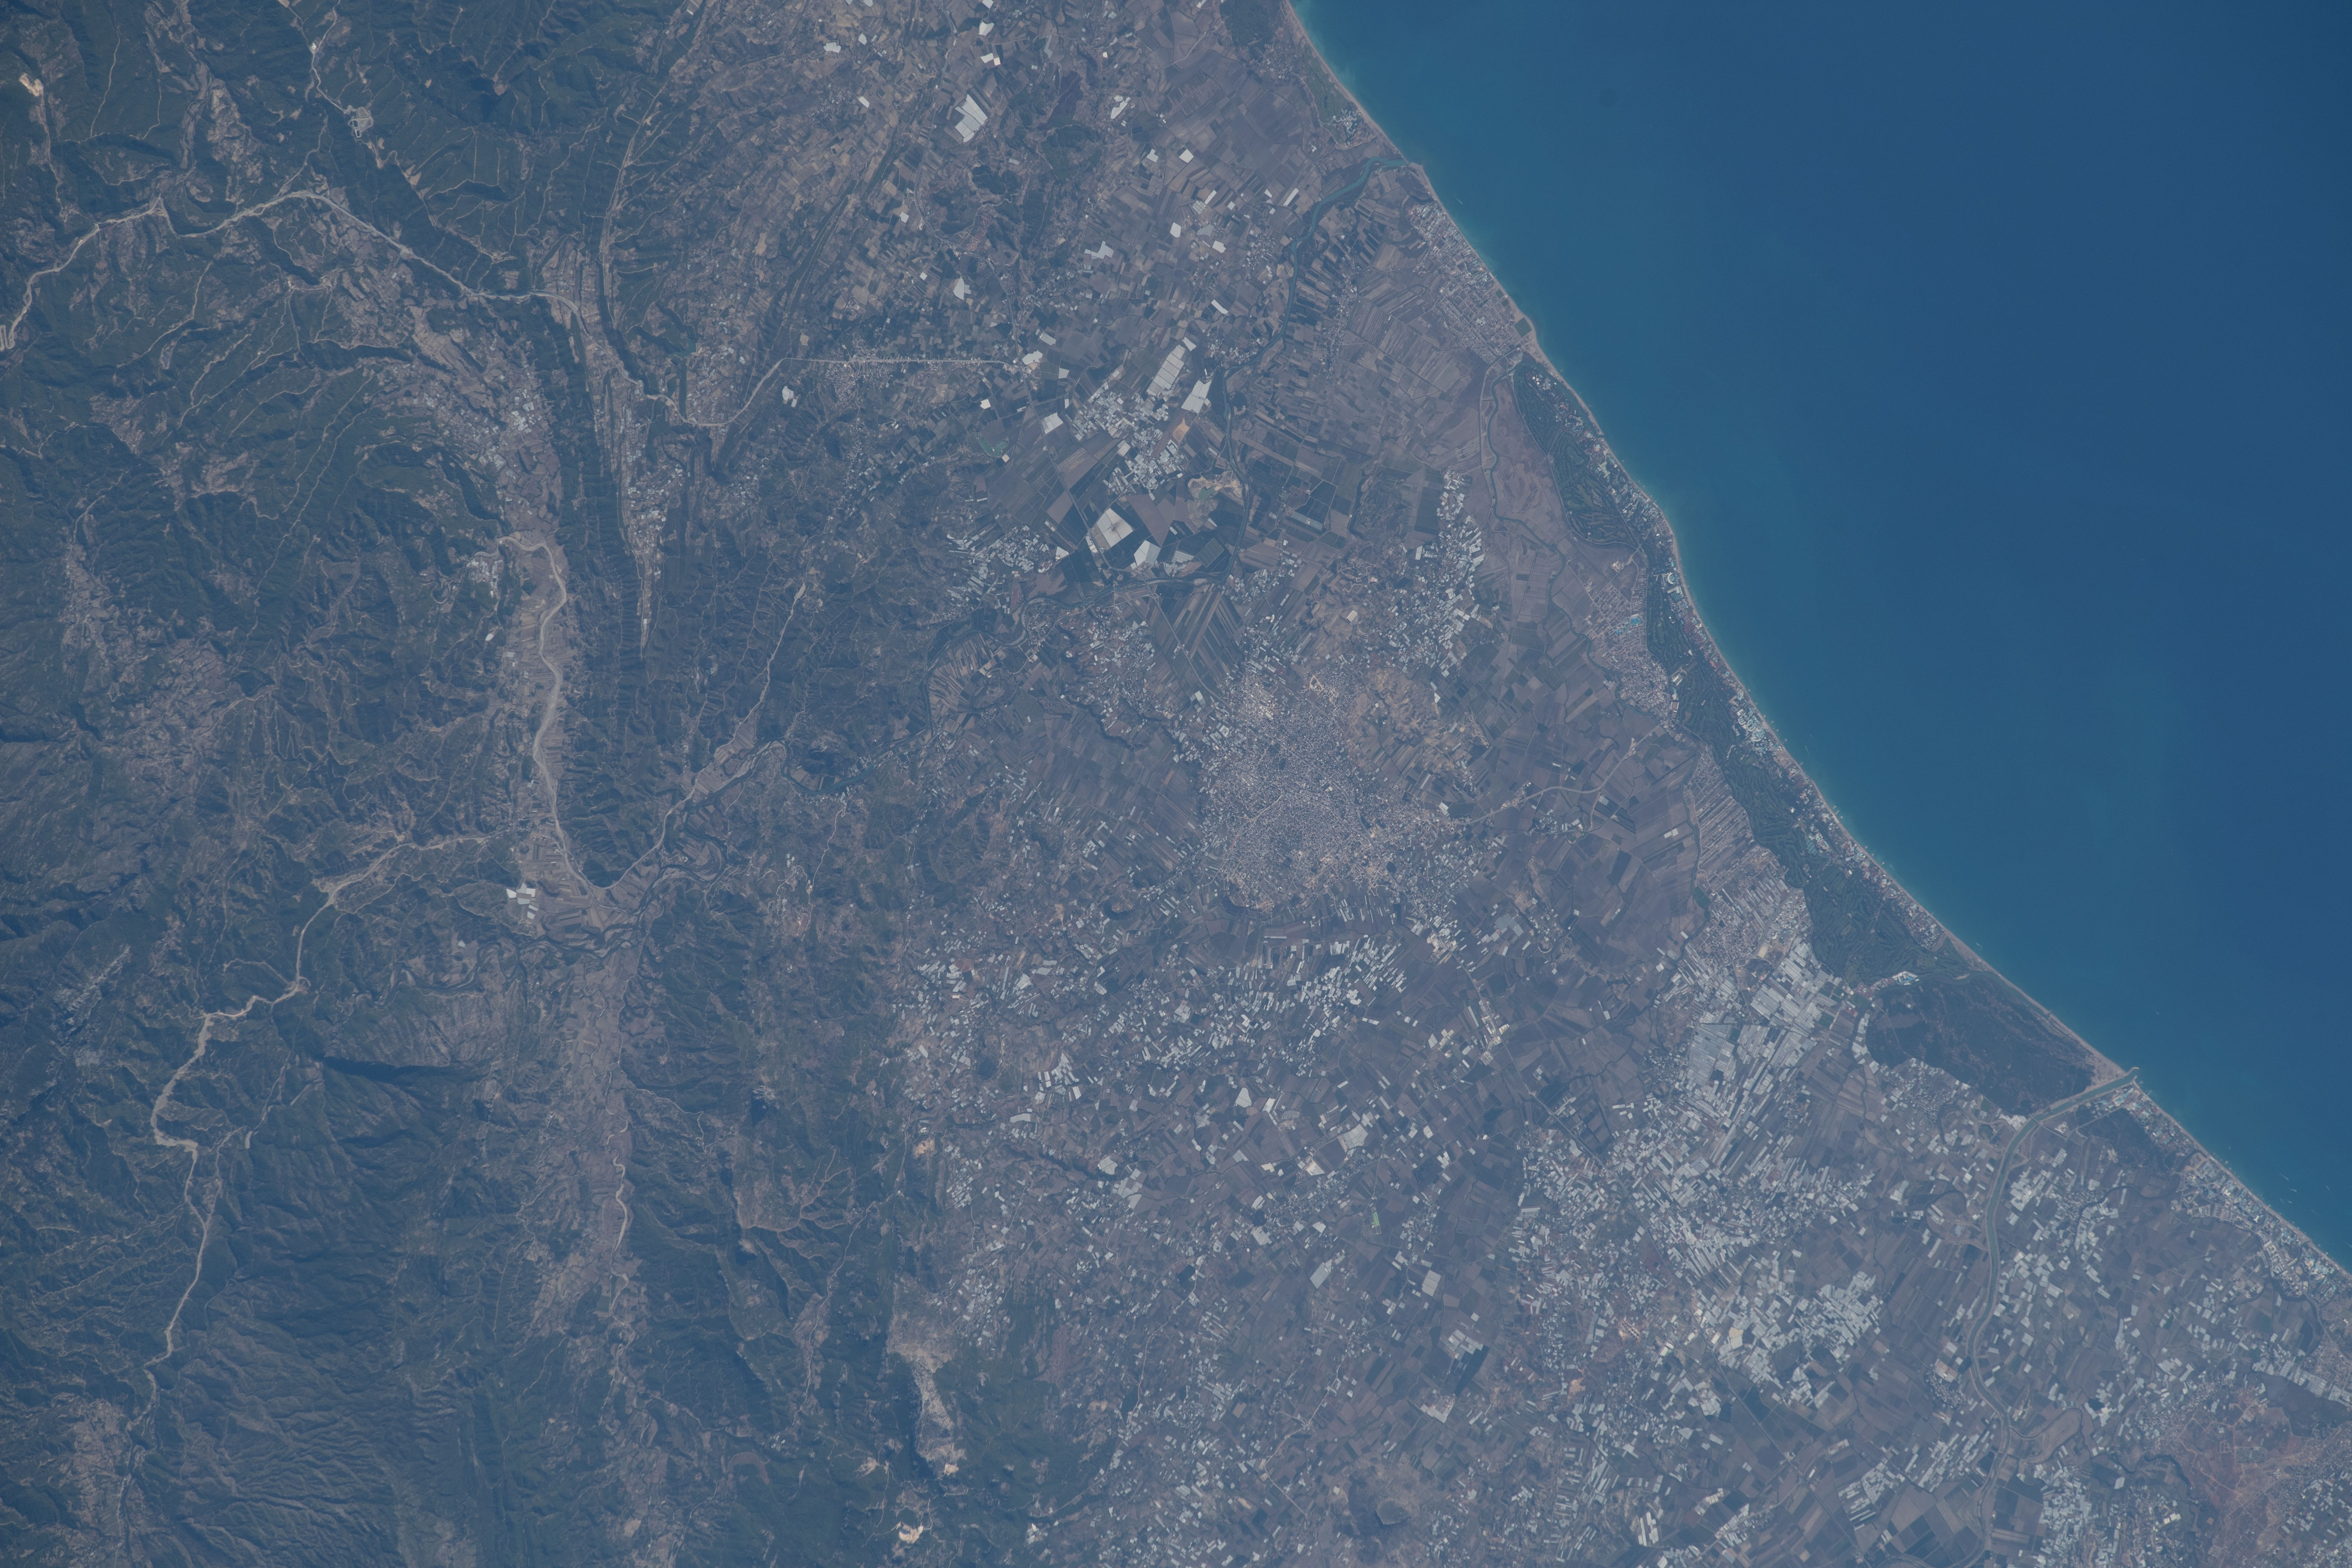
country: TURKEY
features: ANTALYA
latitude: 36.9
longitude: 31.1
